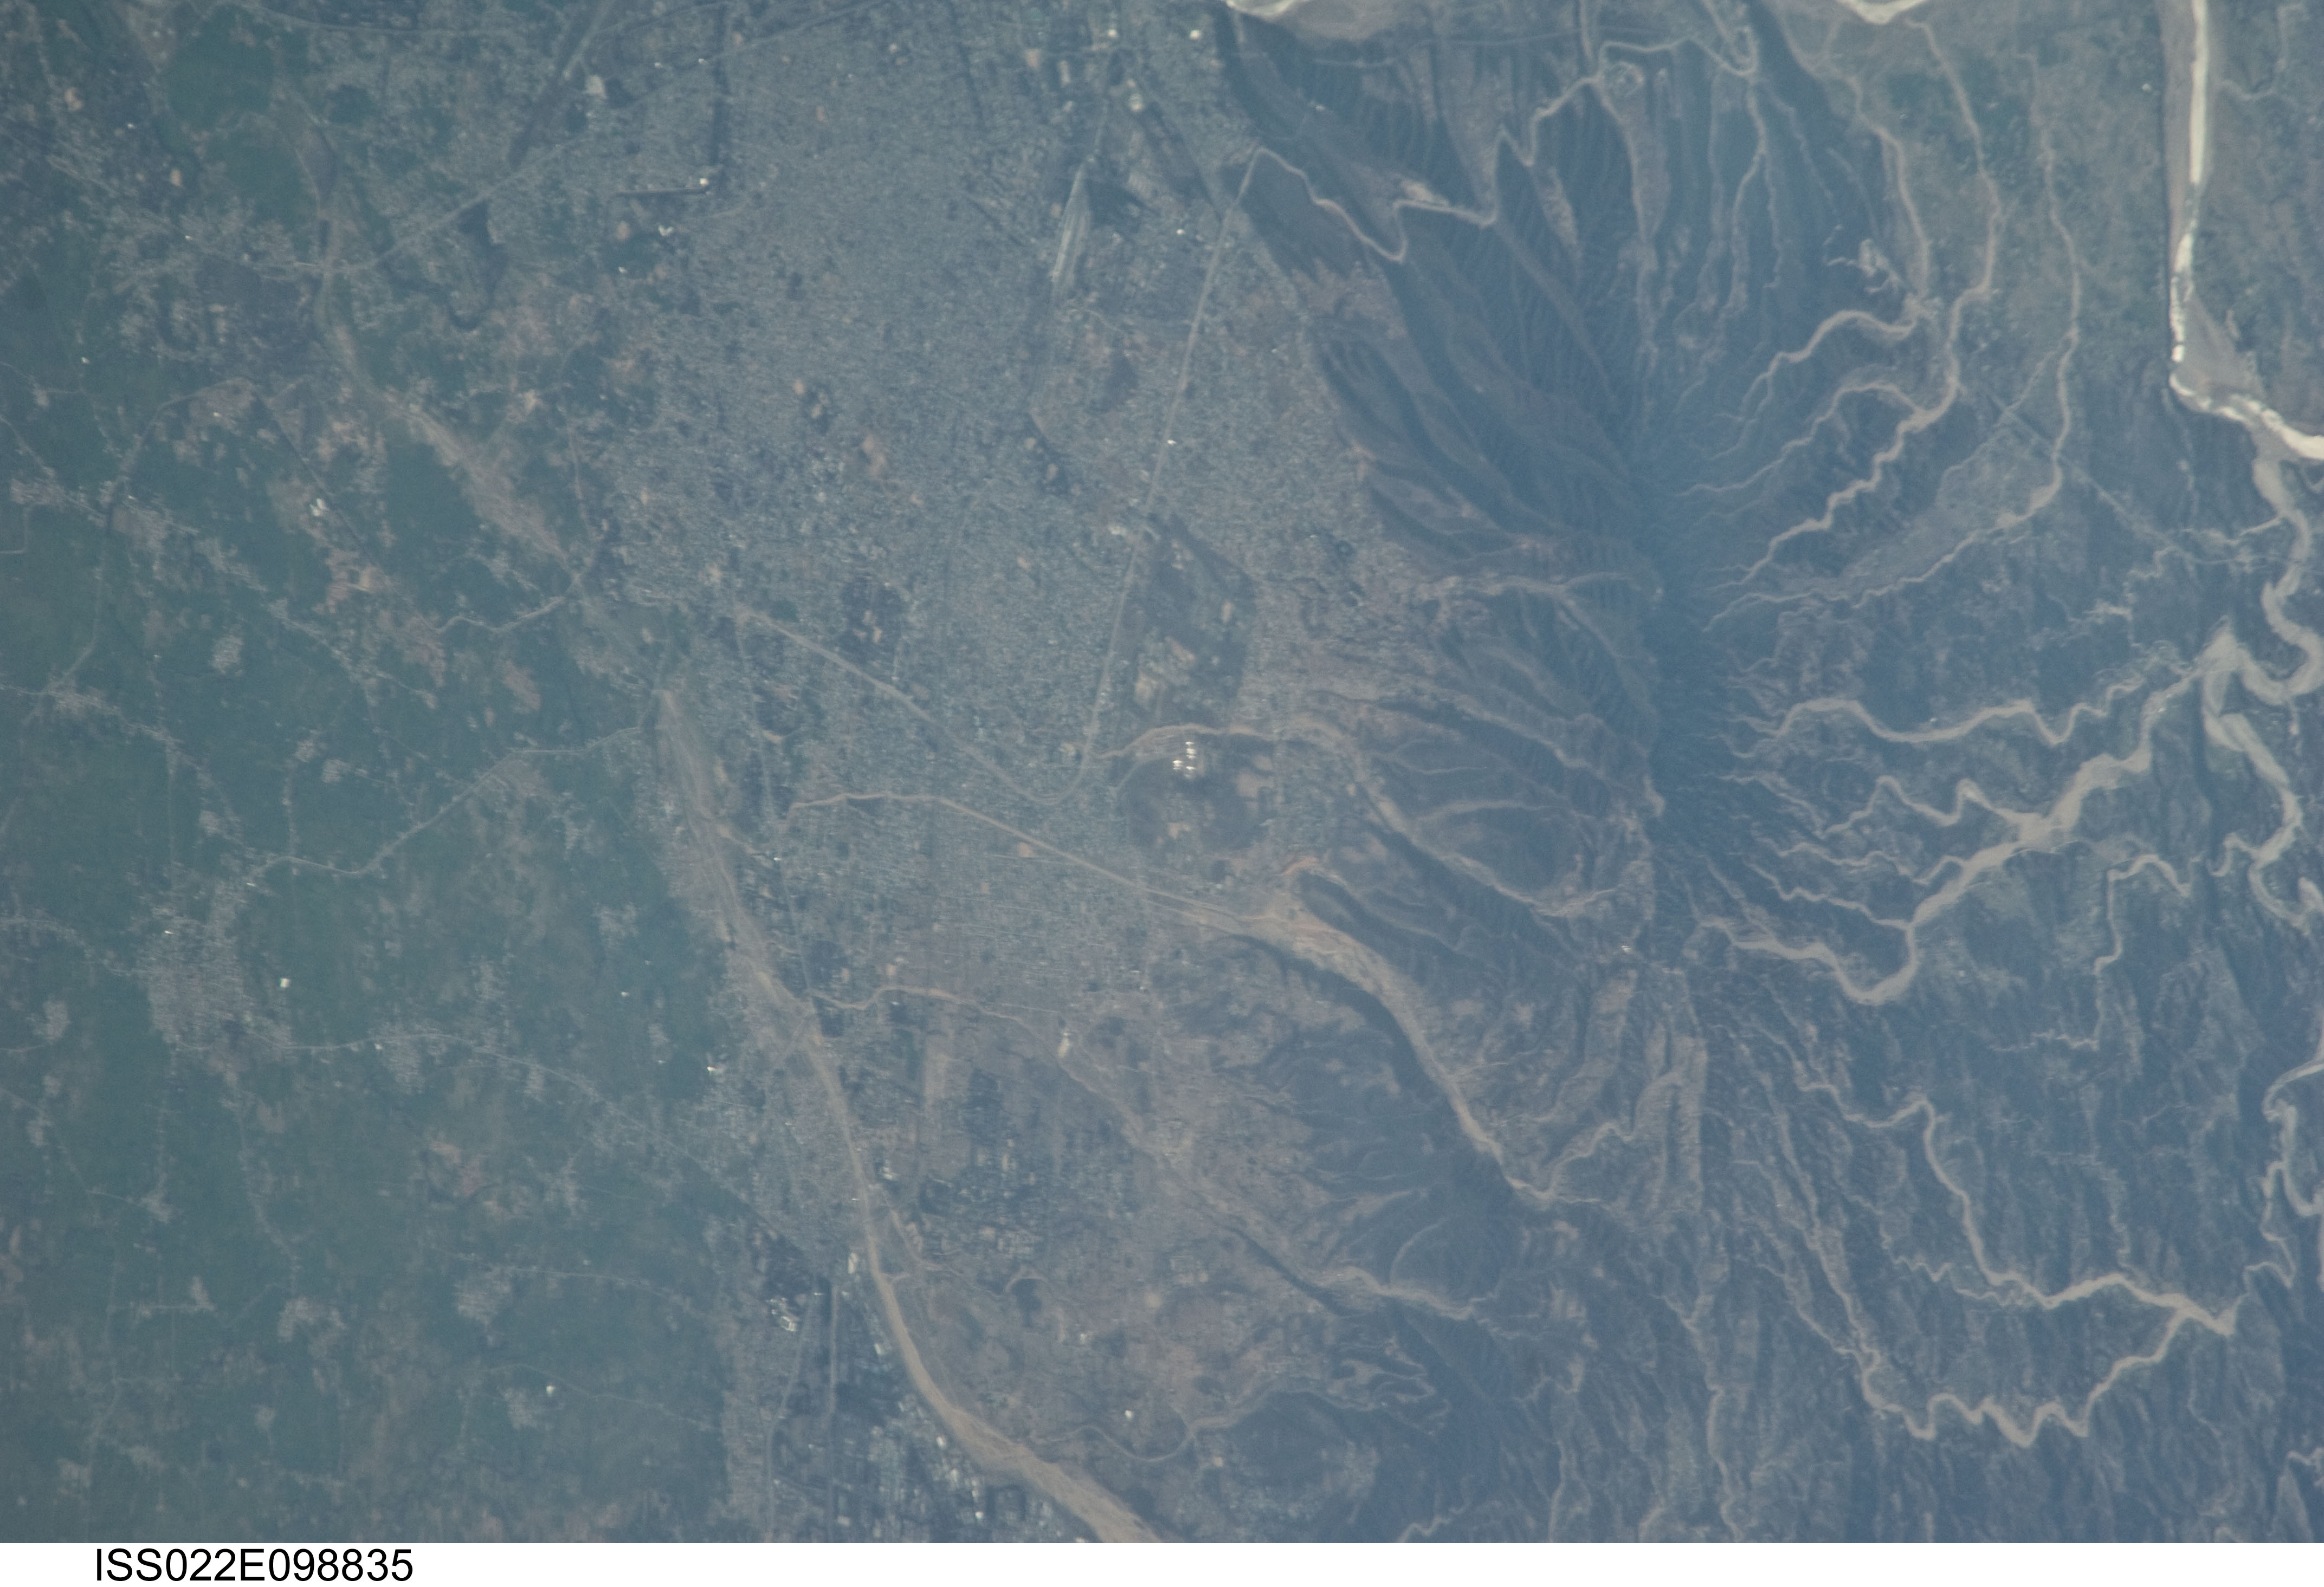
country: INDIA
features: TAWI R., JAMMU, PIR PANJAL FOOTHILLS
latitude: 32.7
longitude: 74.9
